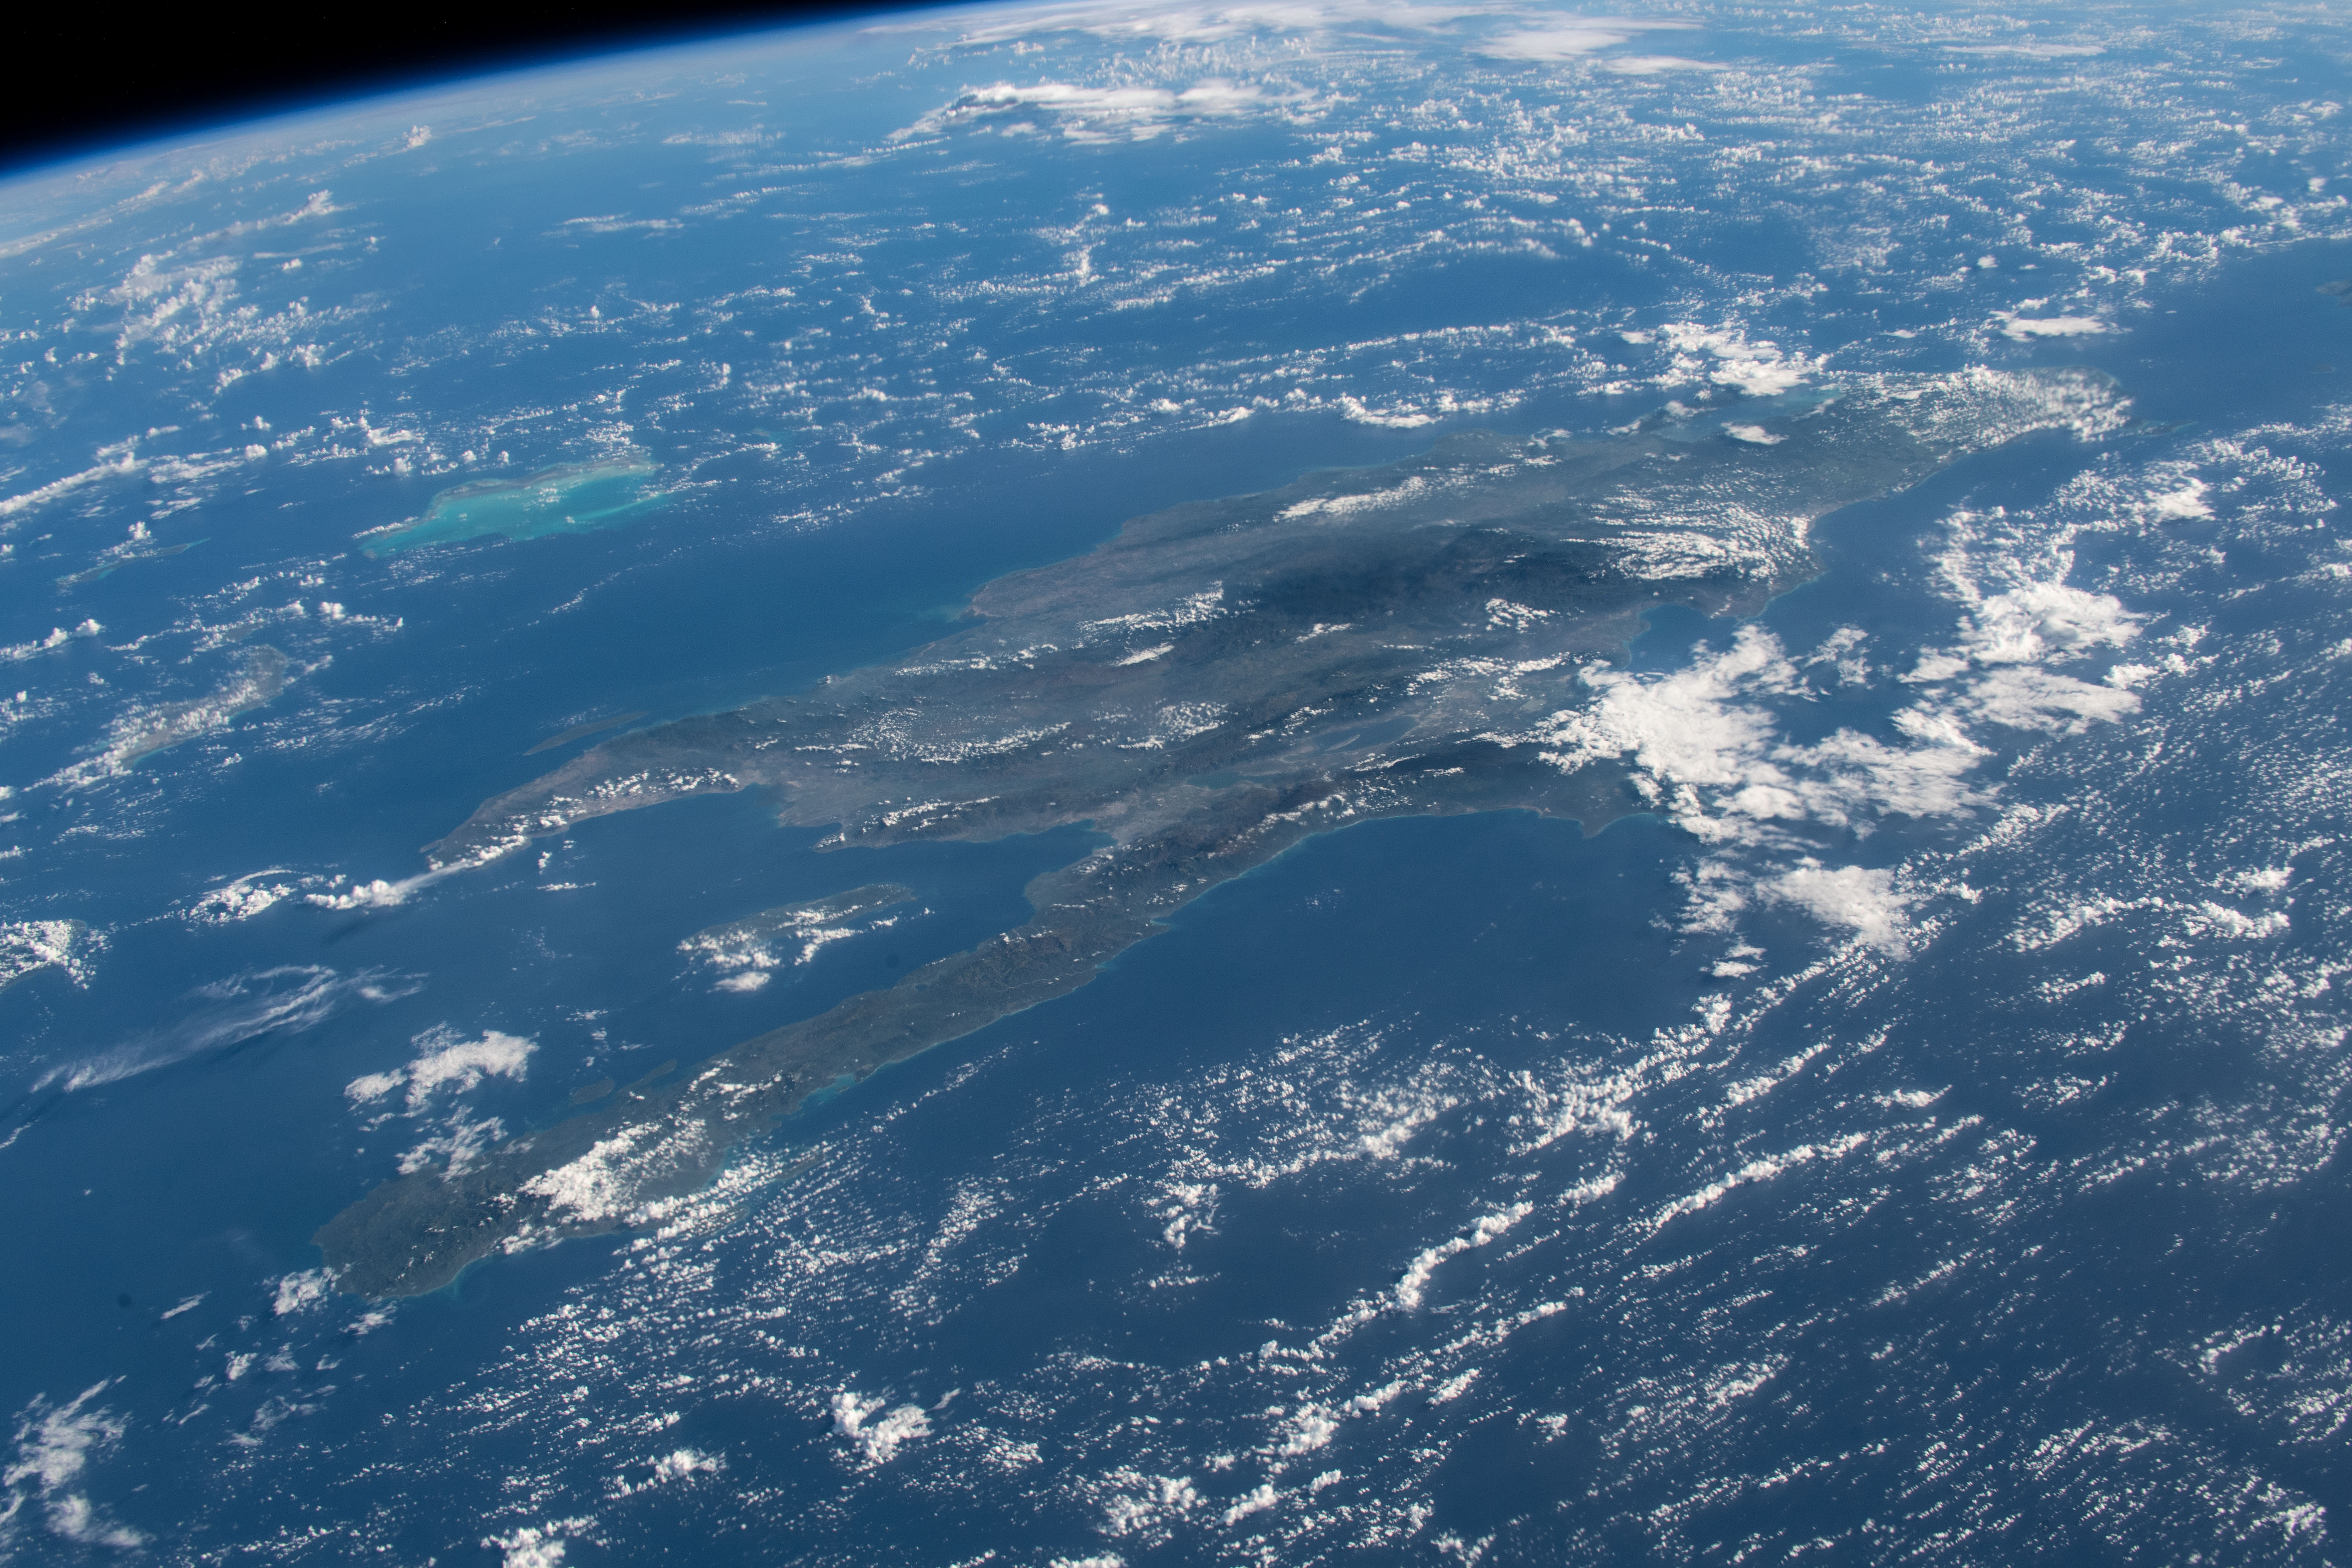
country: HAITI
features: DOMINICAN REPUBLIC, HAITI
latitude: 18.0
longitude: -72.0
